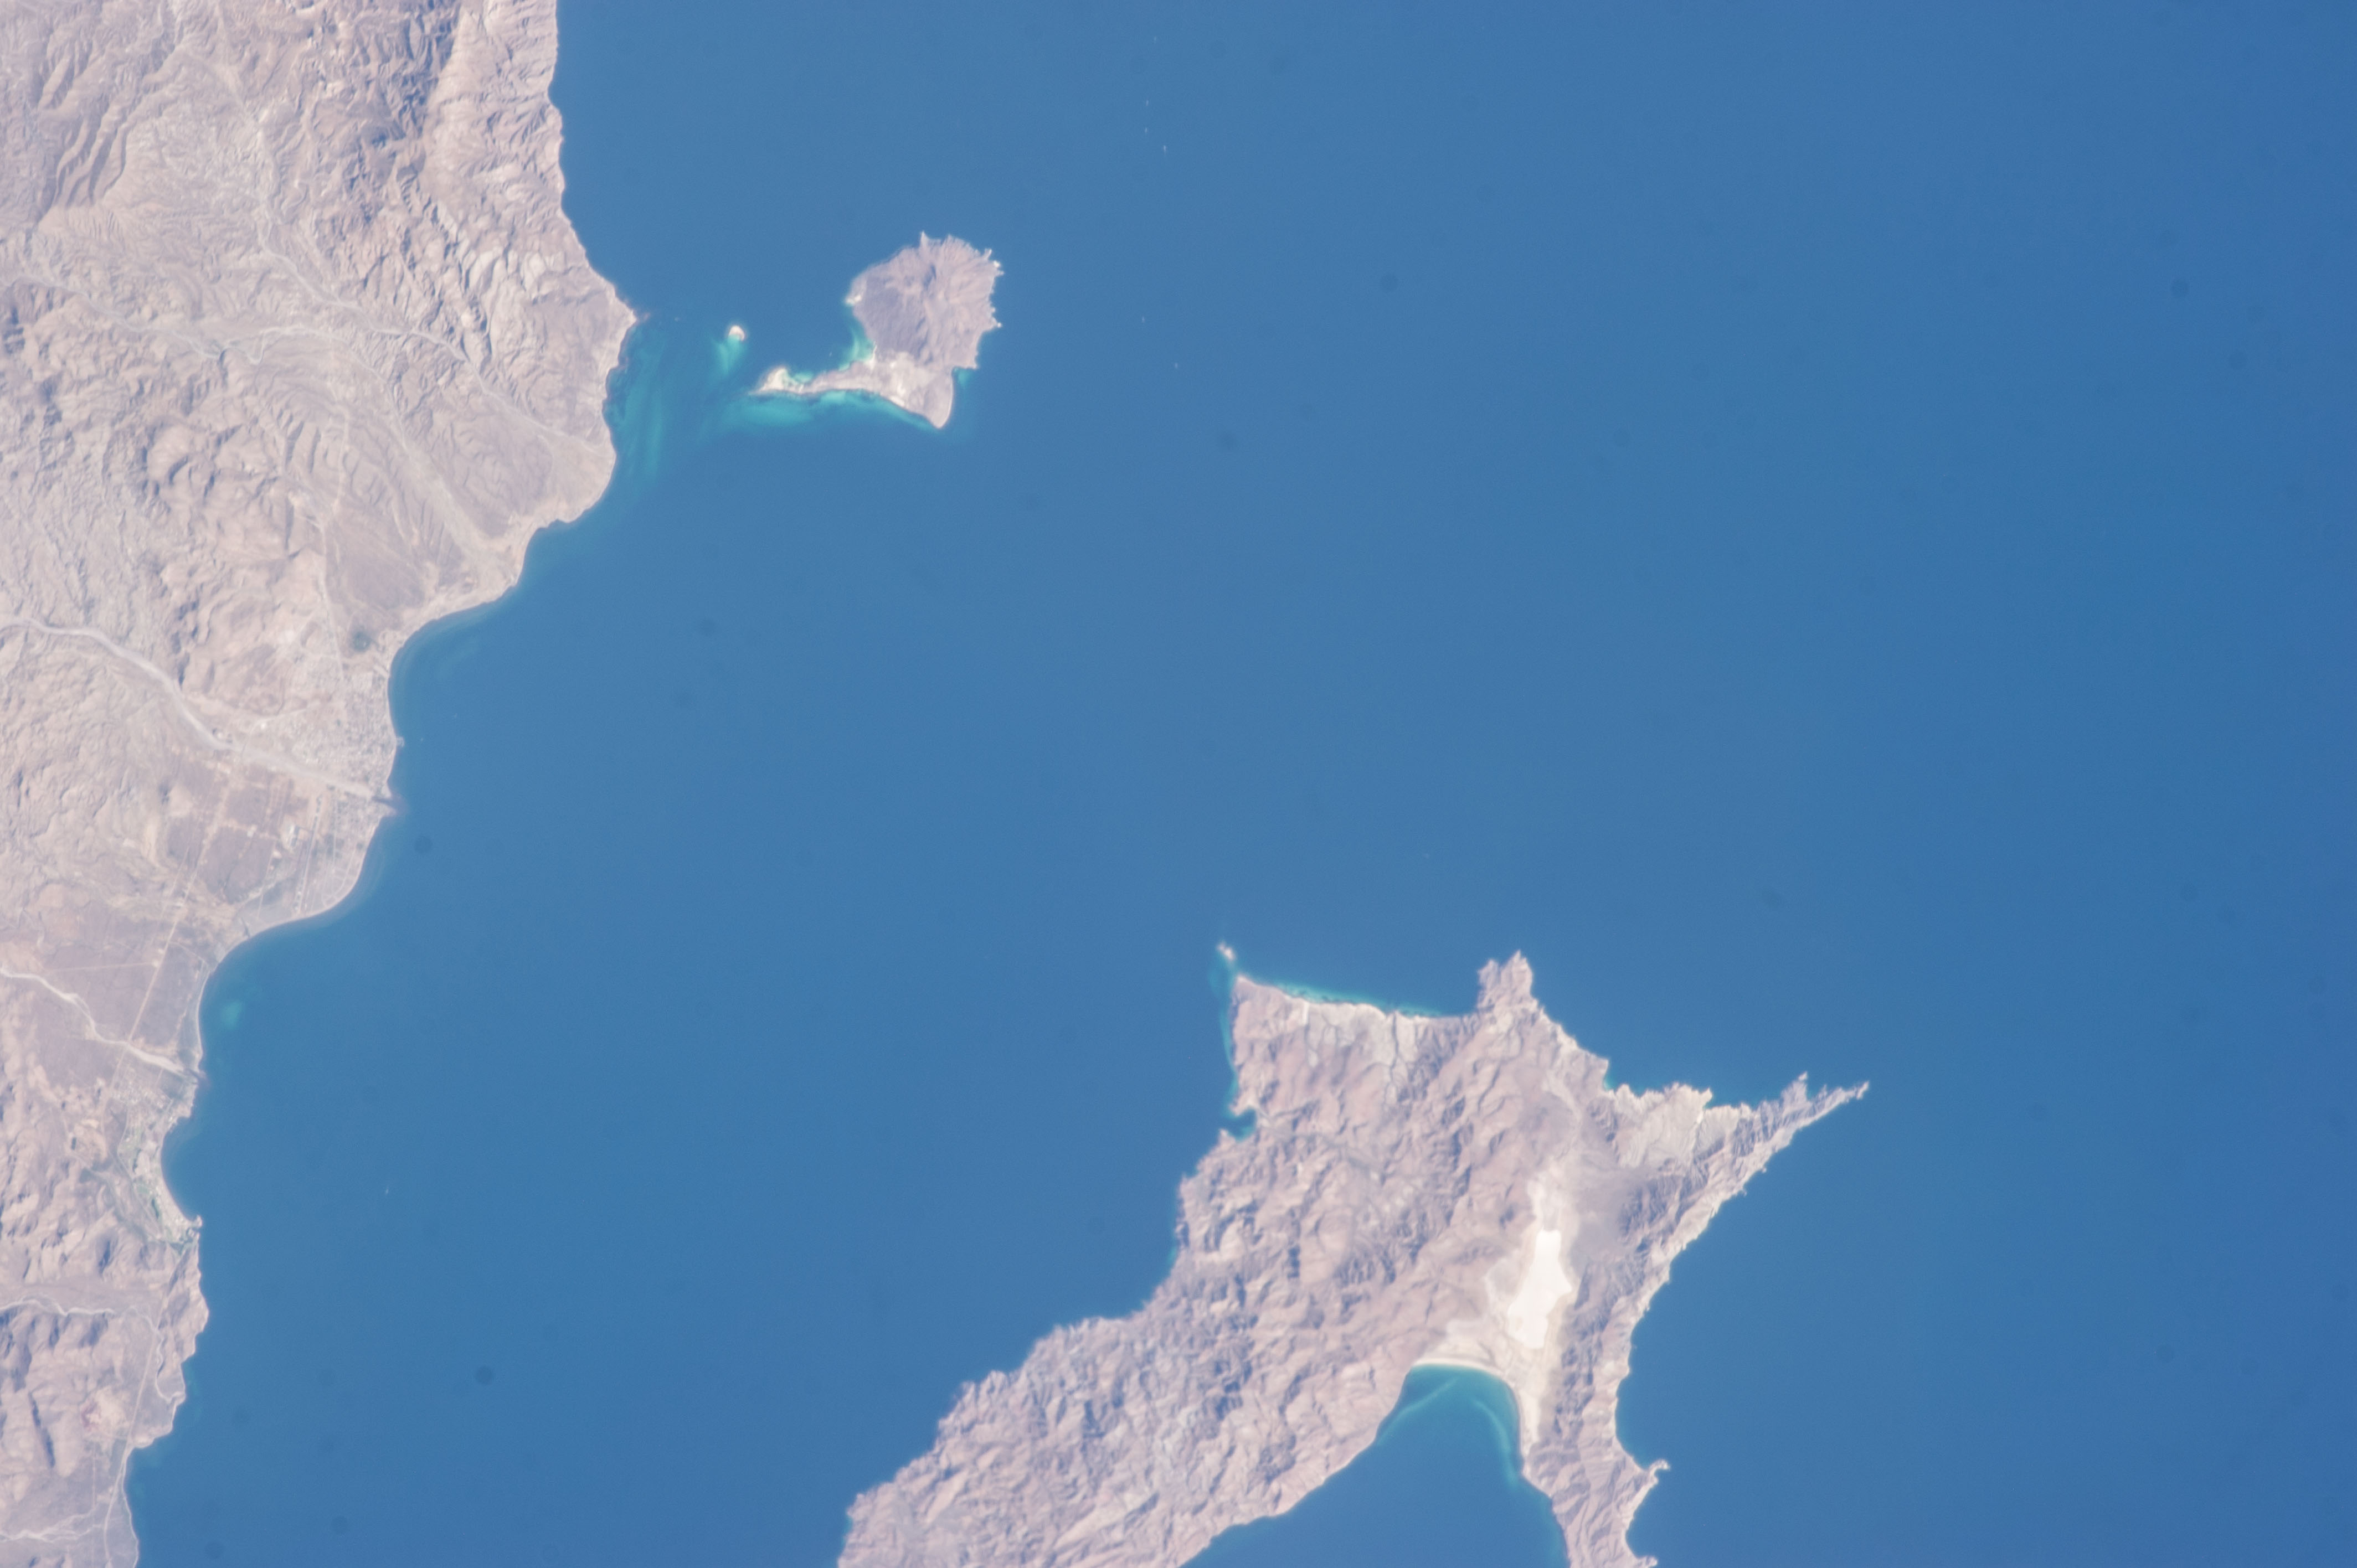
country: MEXICO
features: CARMEN ISLAND, CORONADO ISLAND, GULF OF CALIFORNIA
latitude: 26.1
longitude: -111.2
